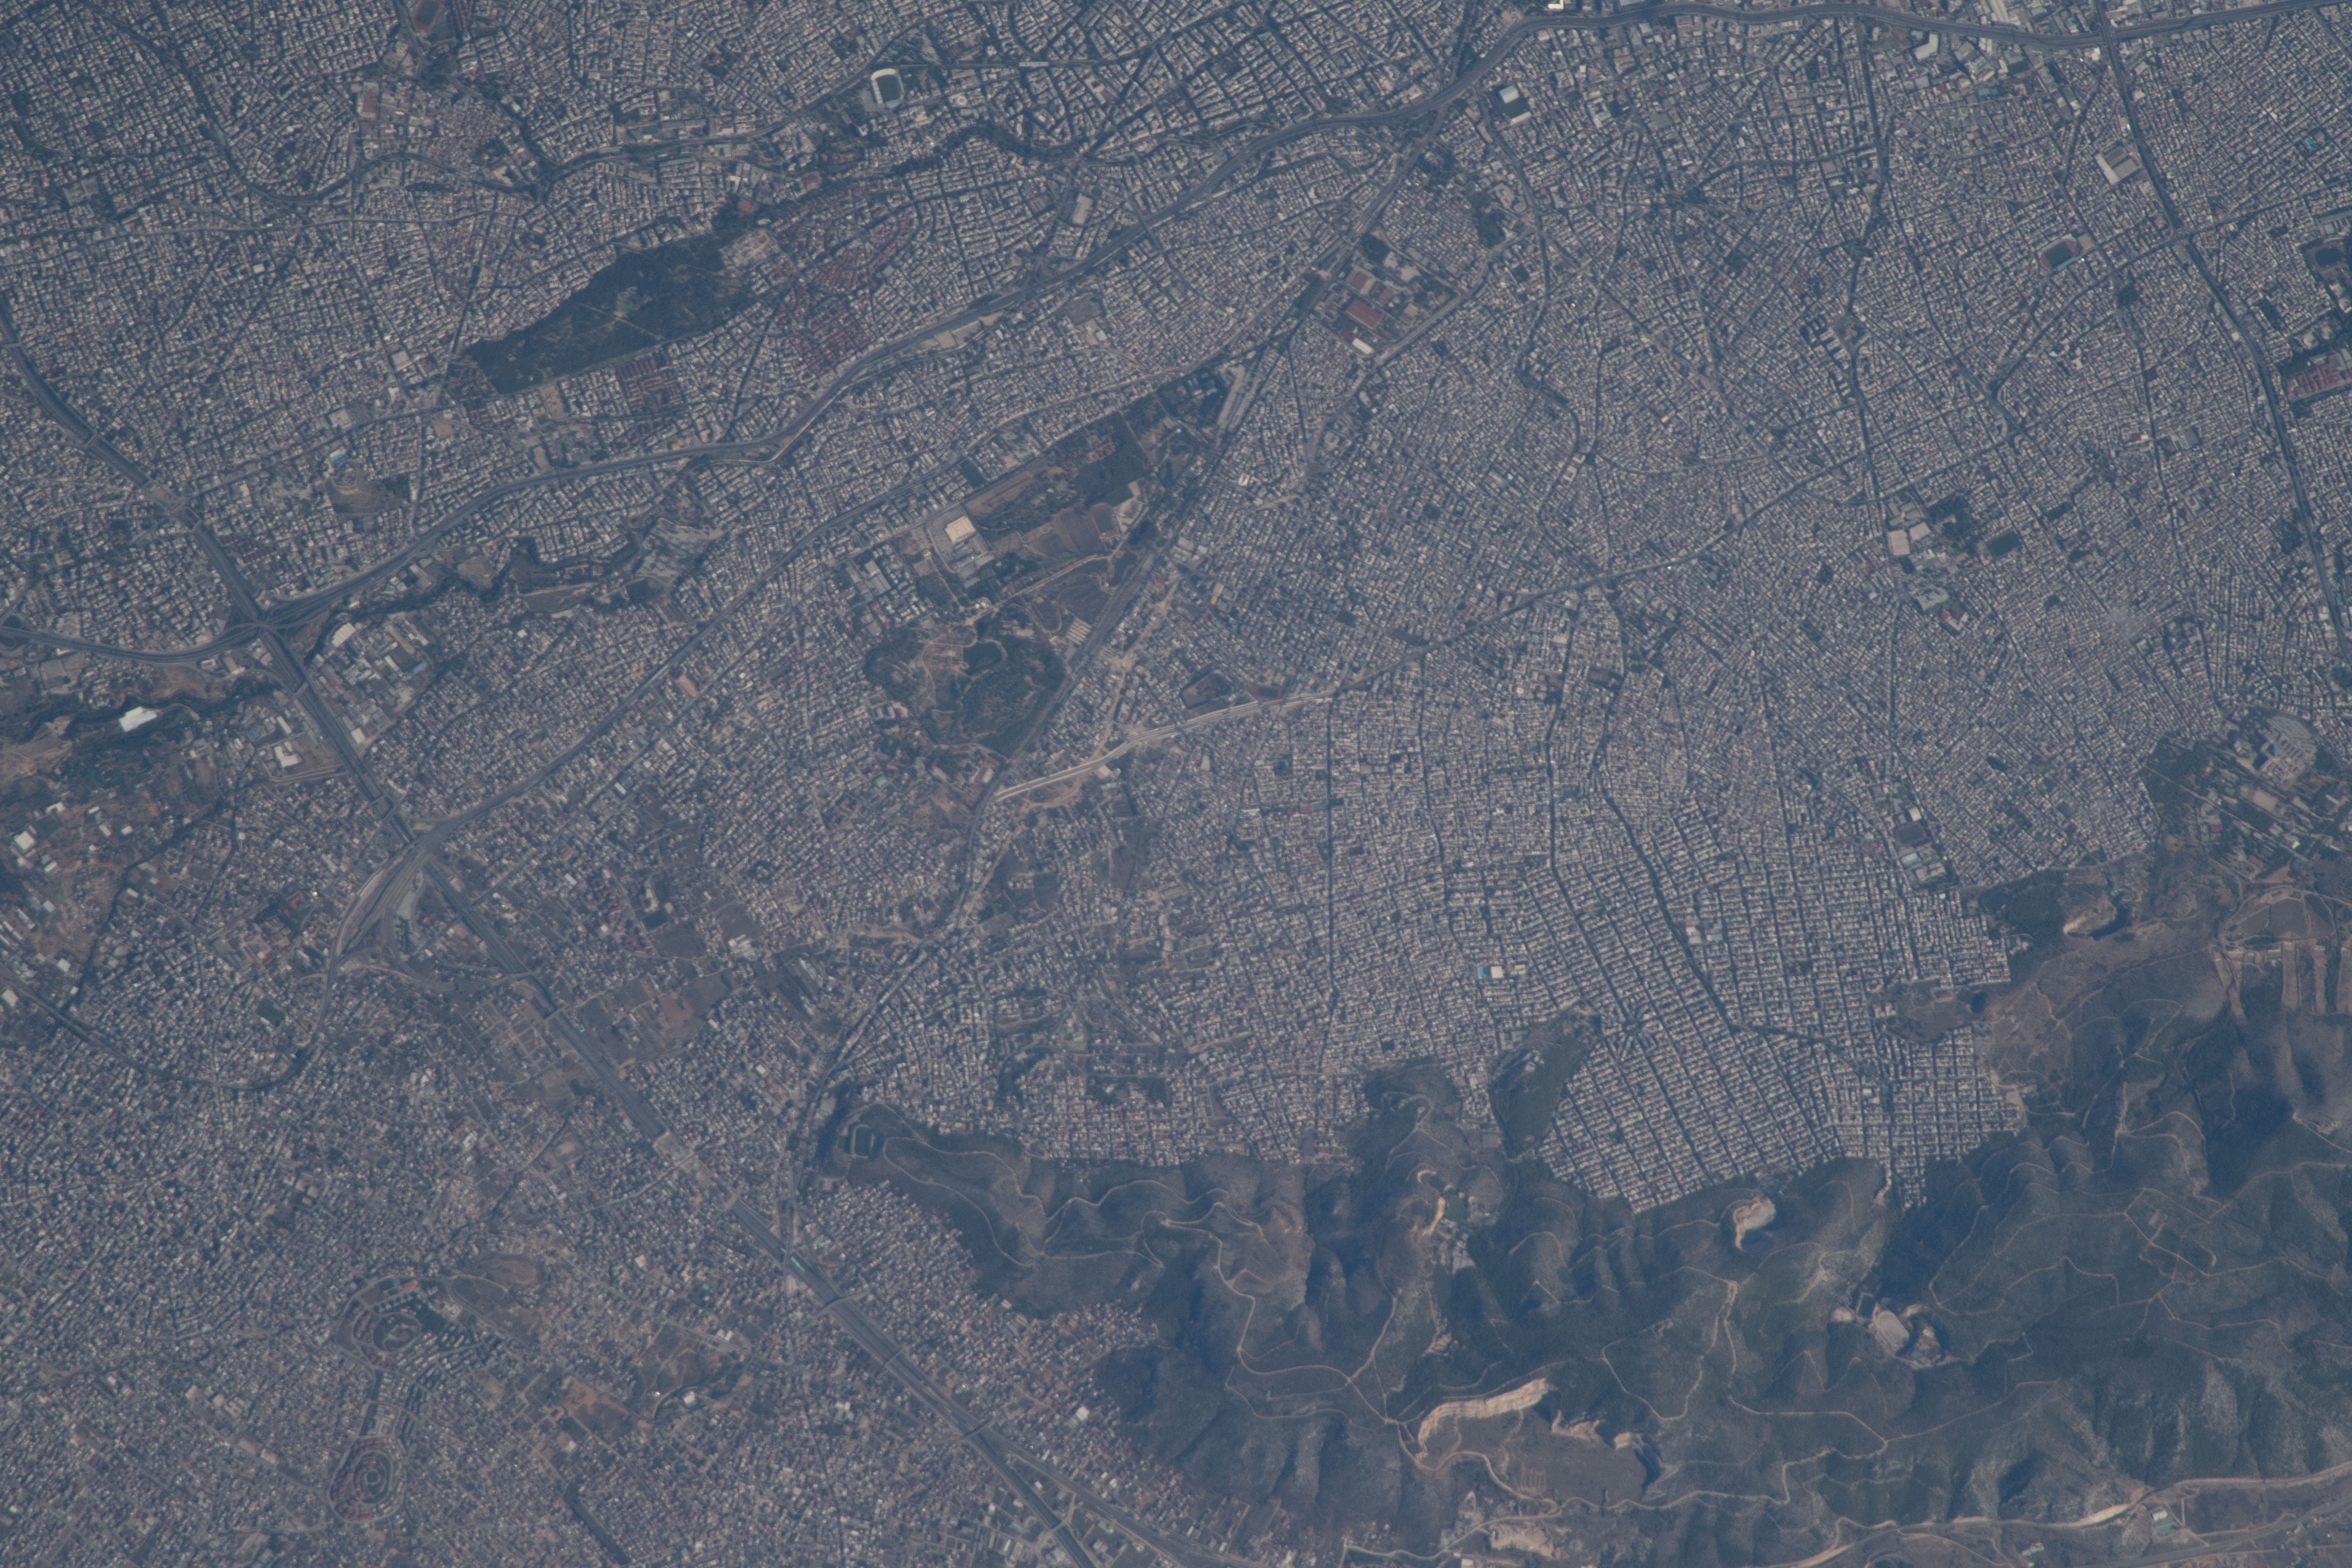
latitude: 38.0
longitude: 23.7
